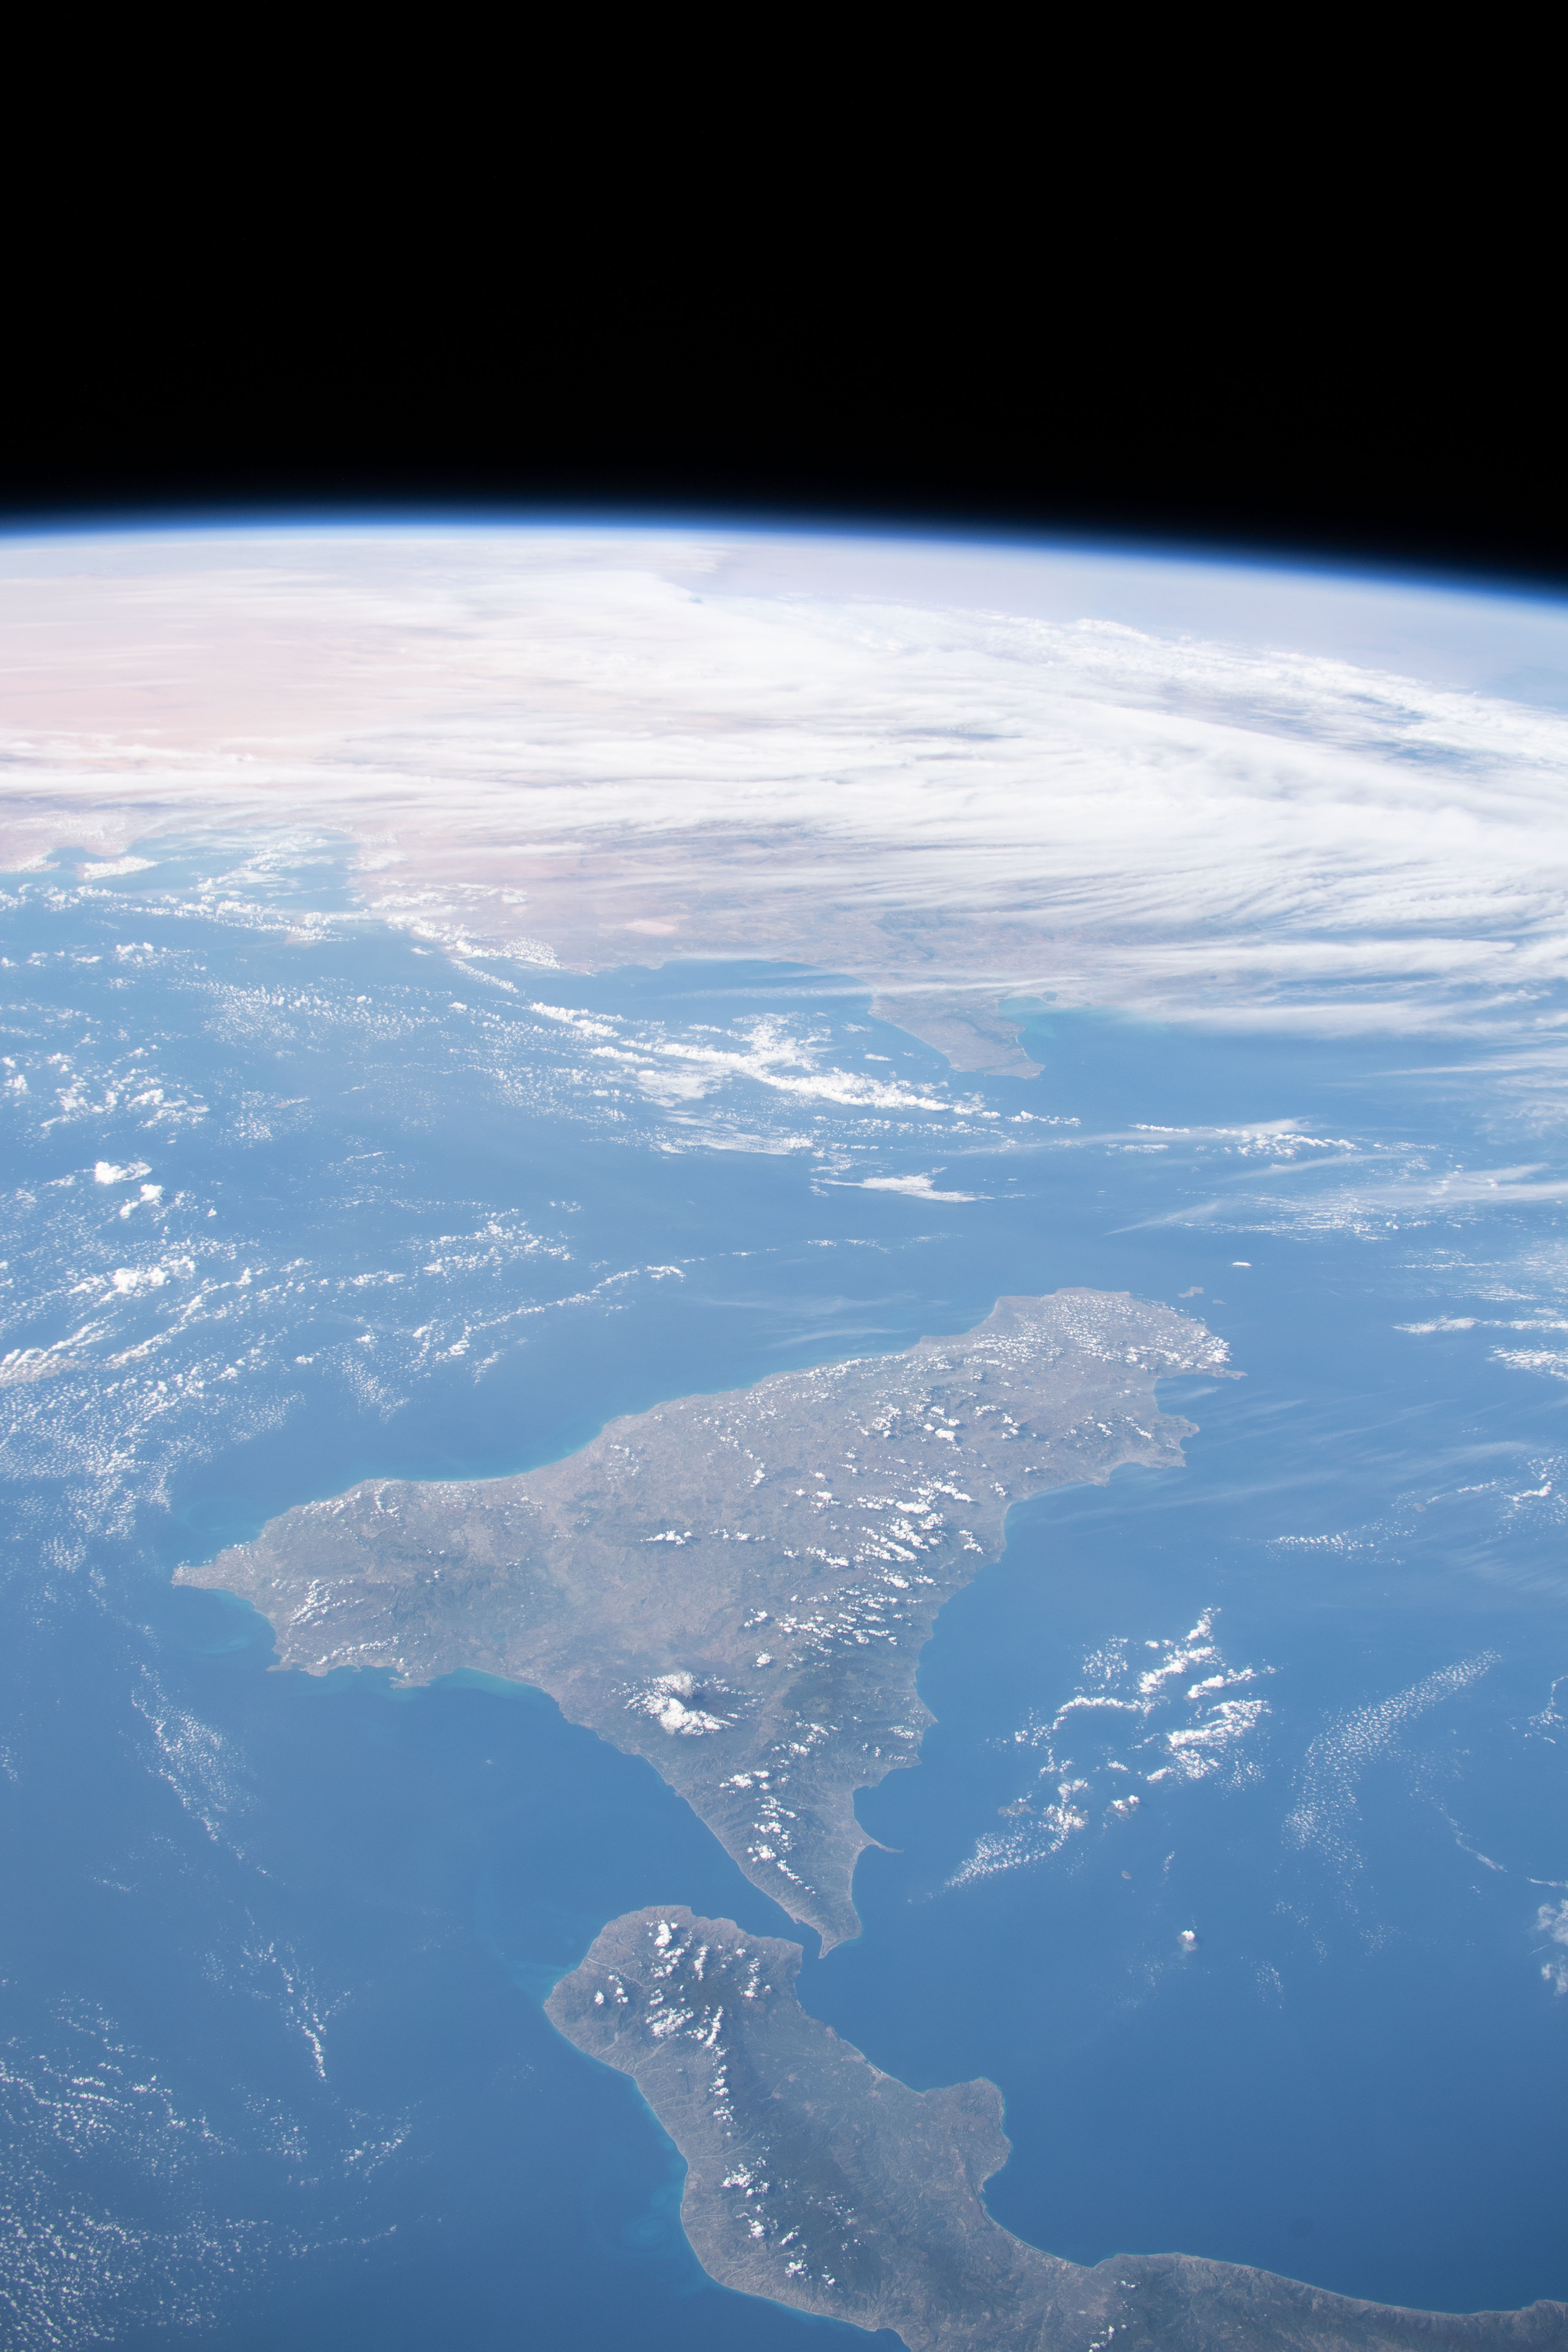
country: GREECE
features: PELOPONNISOS DYTIKI ELLADA KE LONIO, AIGINA
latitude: 37.5
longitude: 22.5
